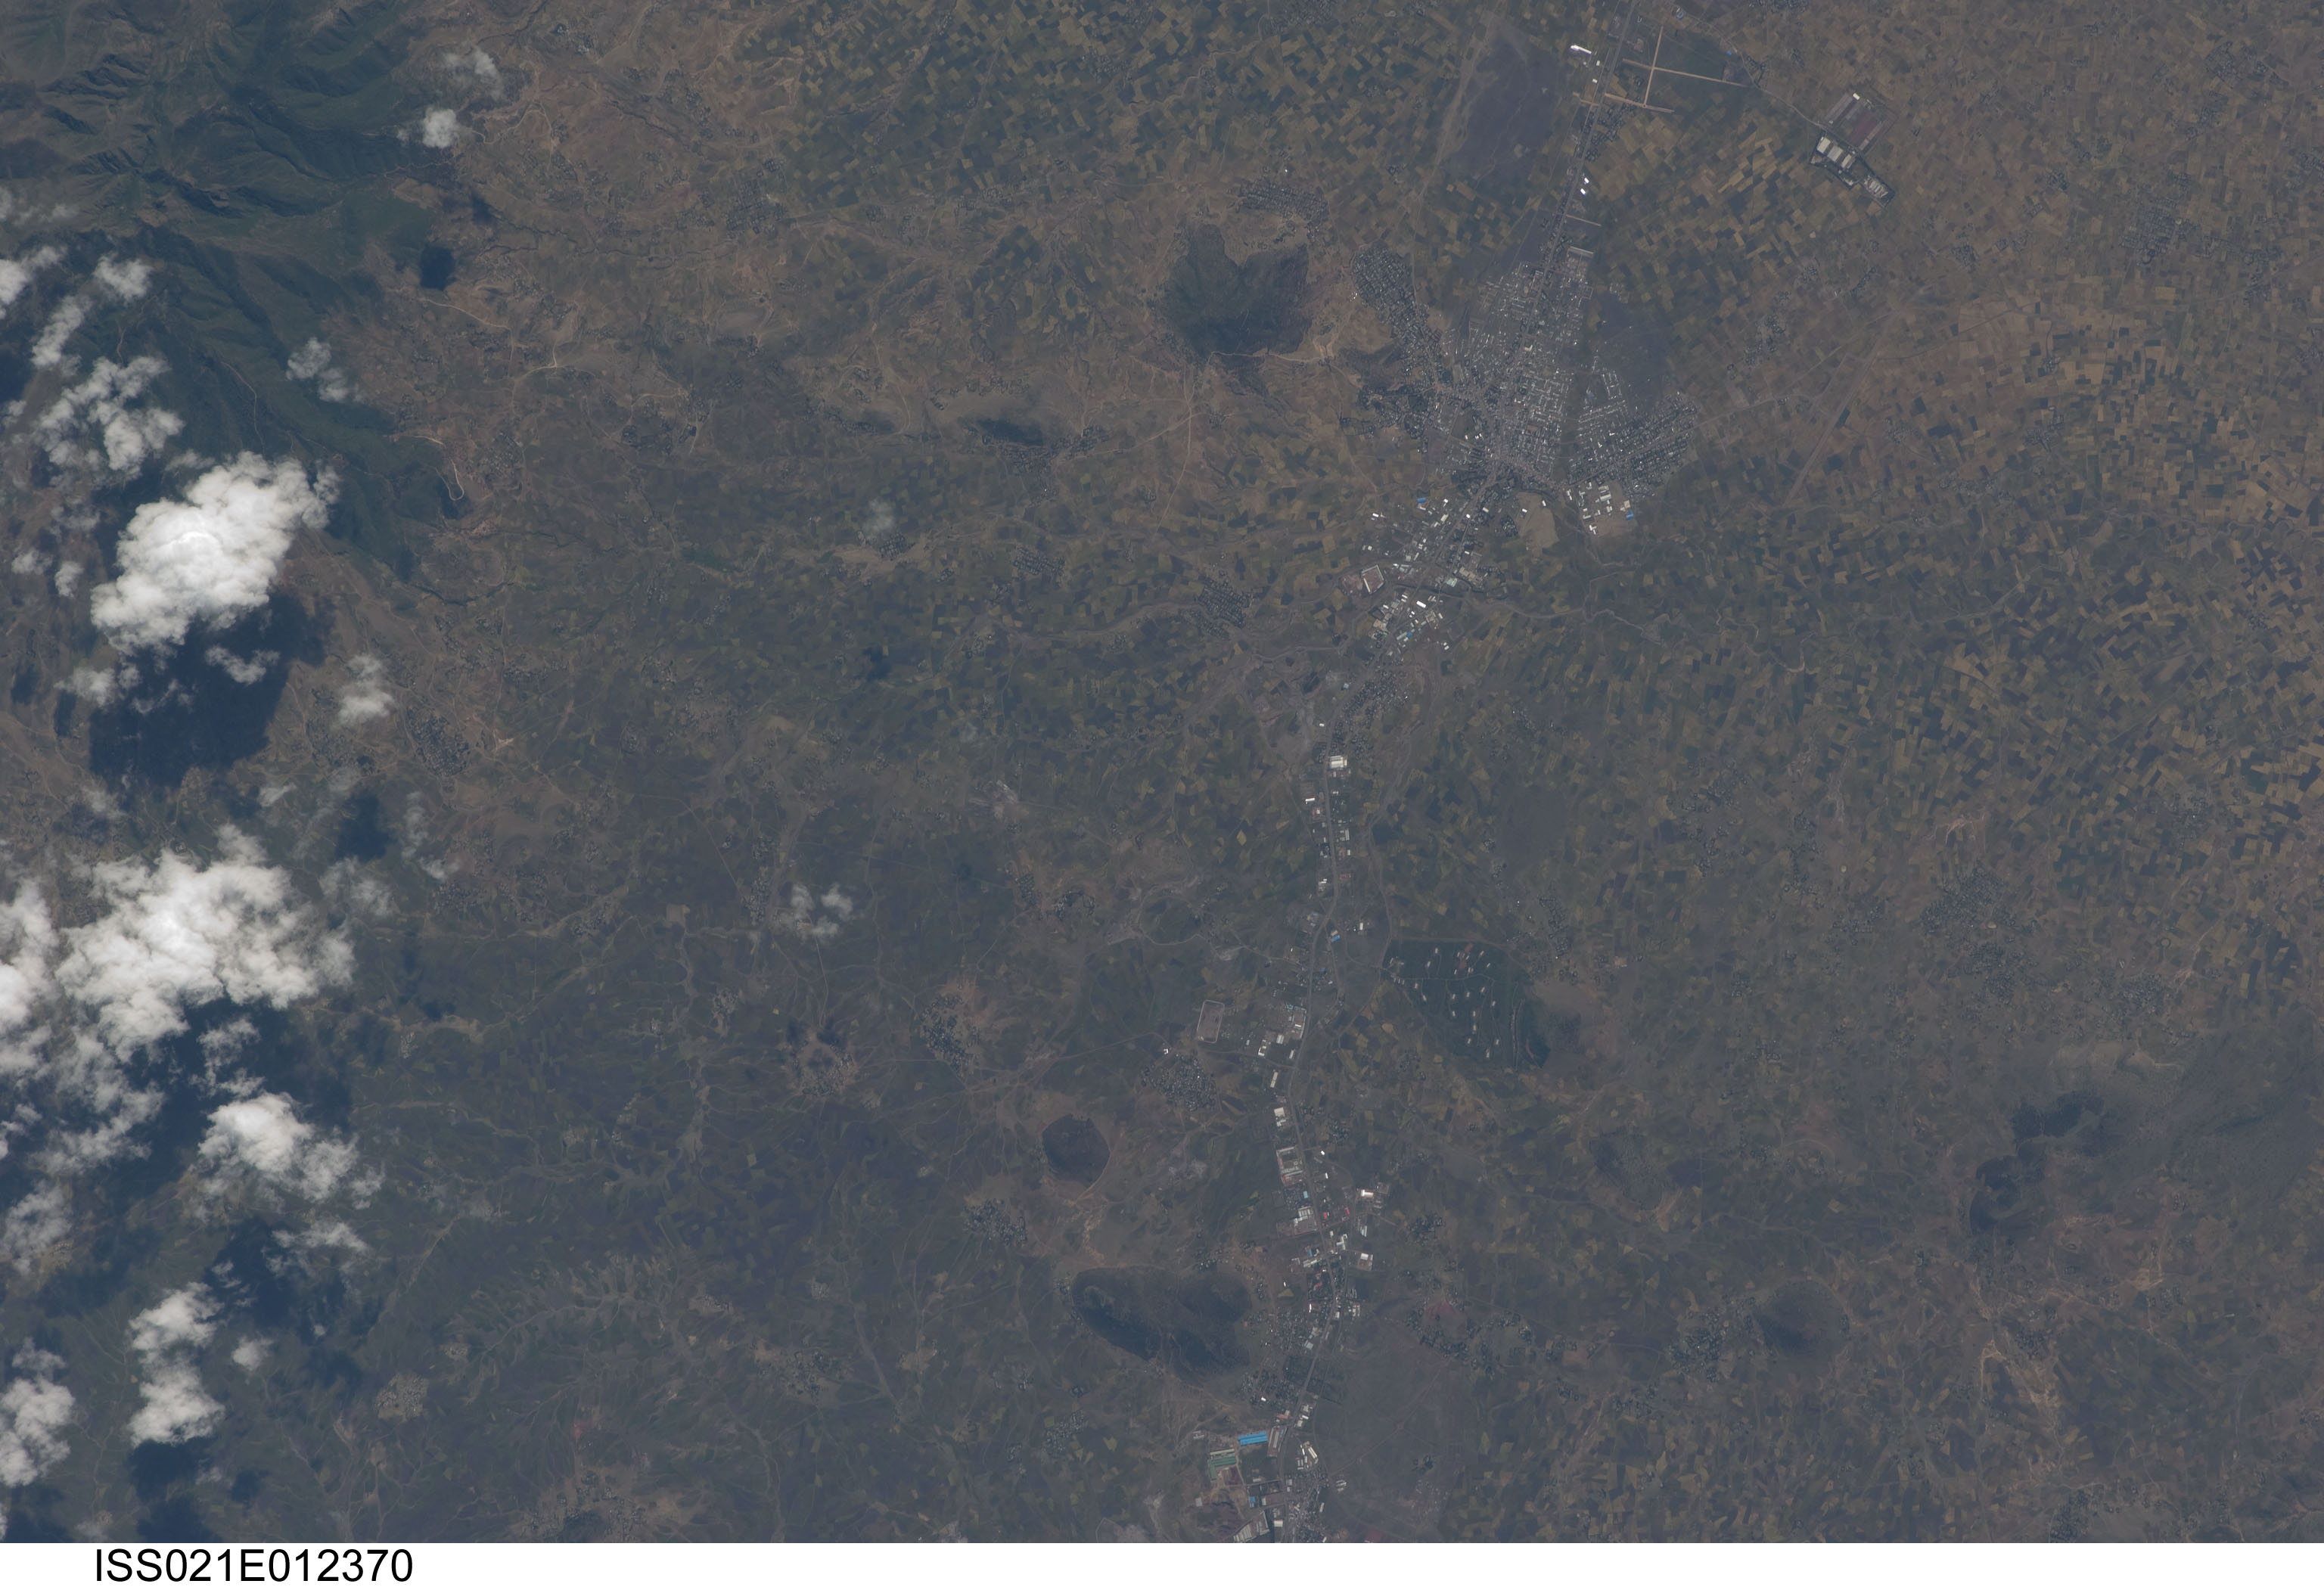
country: ETHIOPIA
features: MENDELO, DEBRE GELAN, DUKEM
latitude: 8.8
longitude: 38.9
